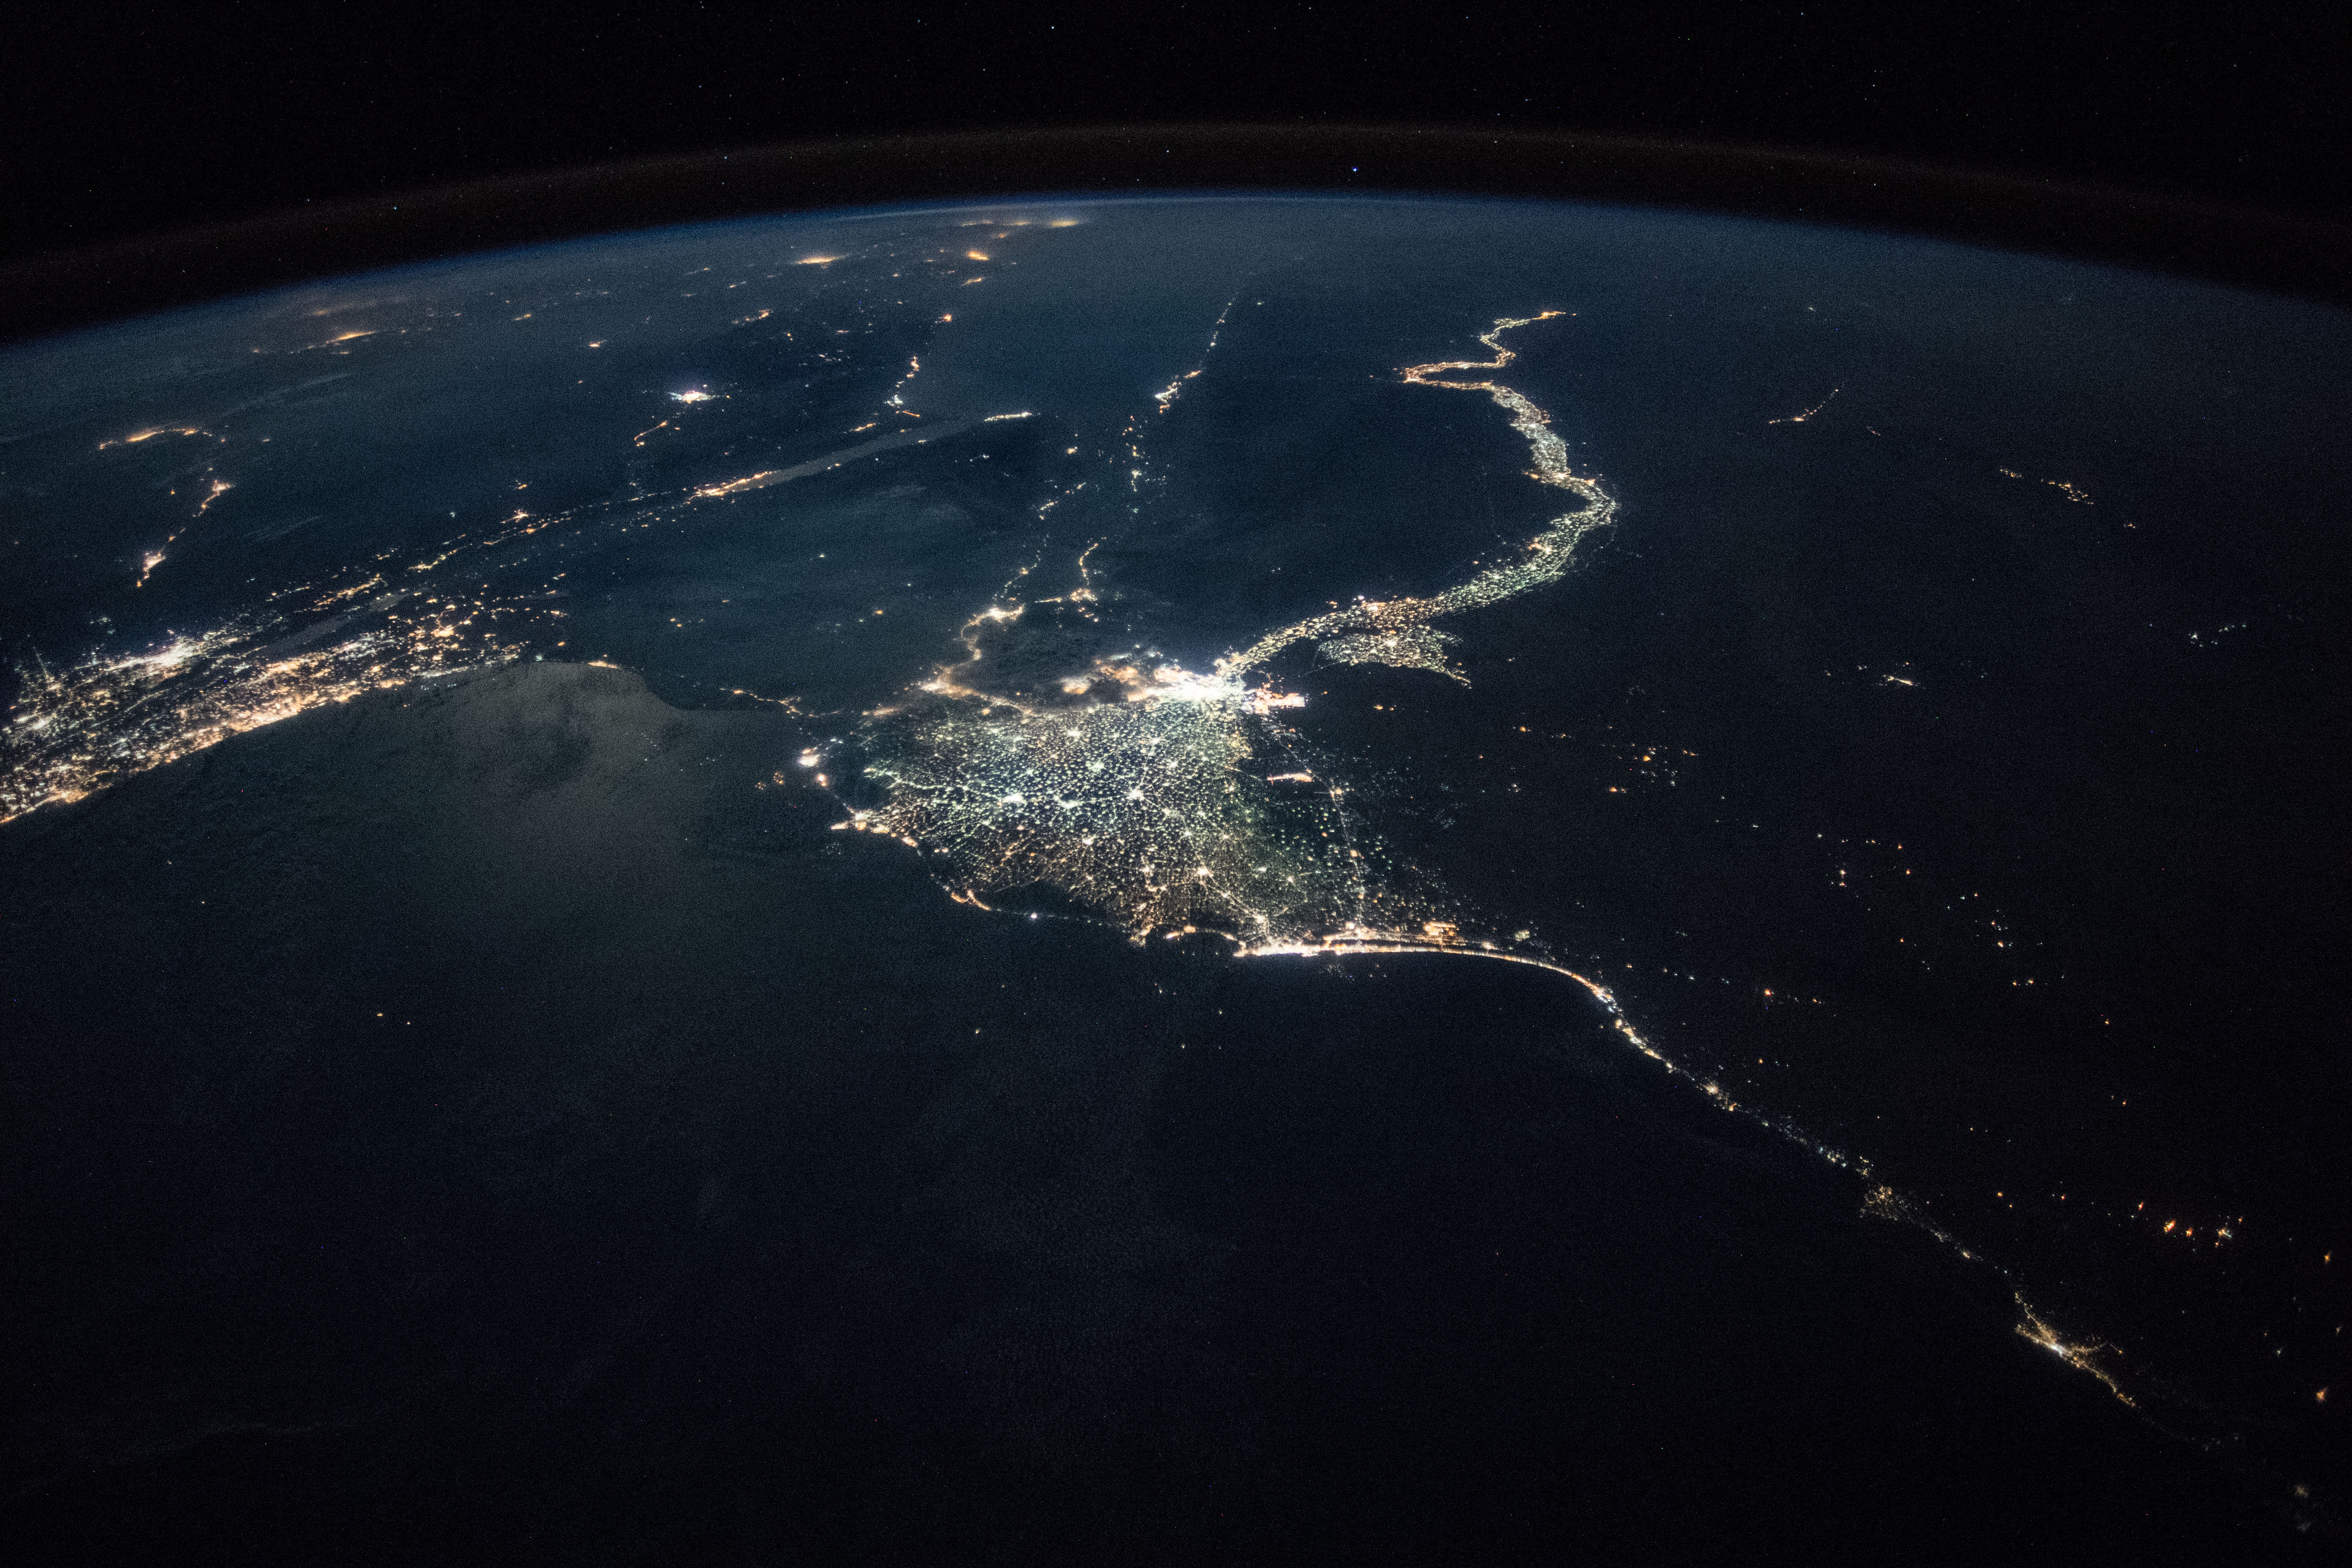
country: EGYPT
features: CAIRO CITY, GULF OF SUEZ, GULF OF AQABA, NEGEV DESERT, SUEZ CITY, ISMAILIA CITY, PORT SAID CITY, NILE DELTA, FAIYUM CITY, WESTERN DESERT, NIGHT, EARTH LIMB
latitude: 30.7
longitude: 31.1
